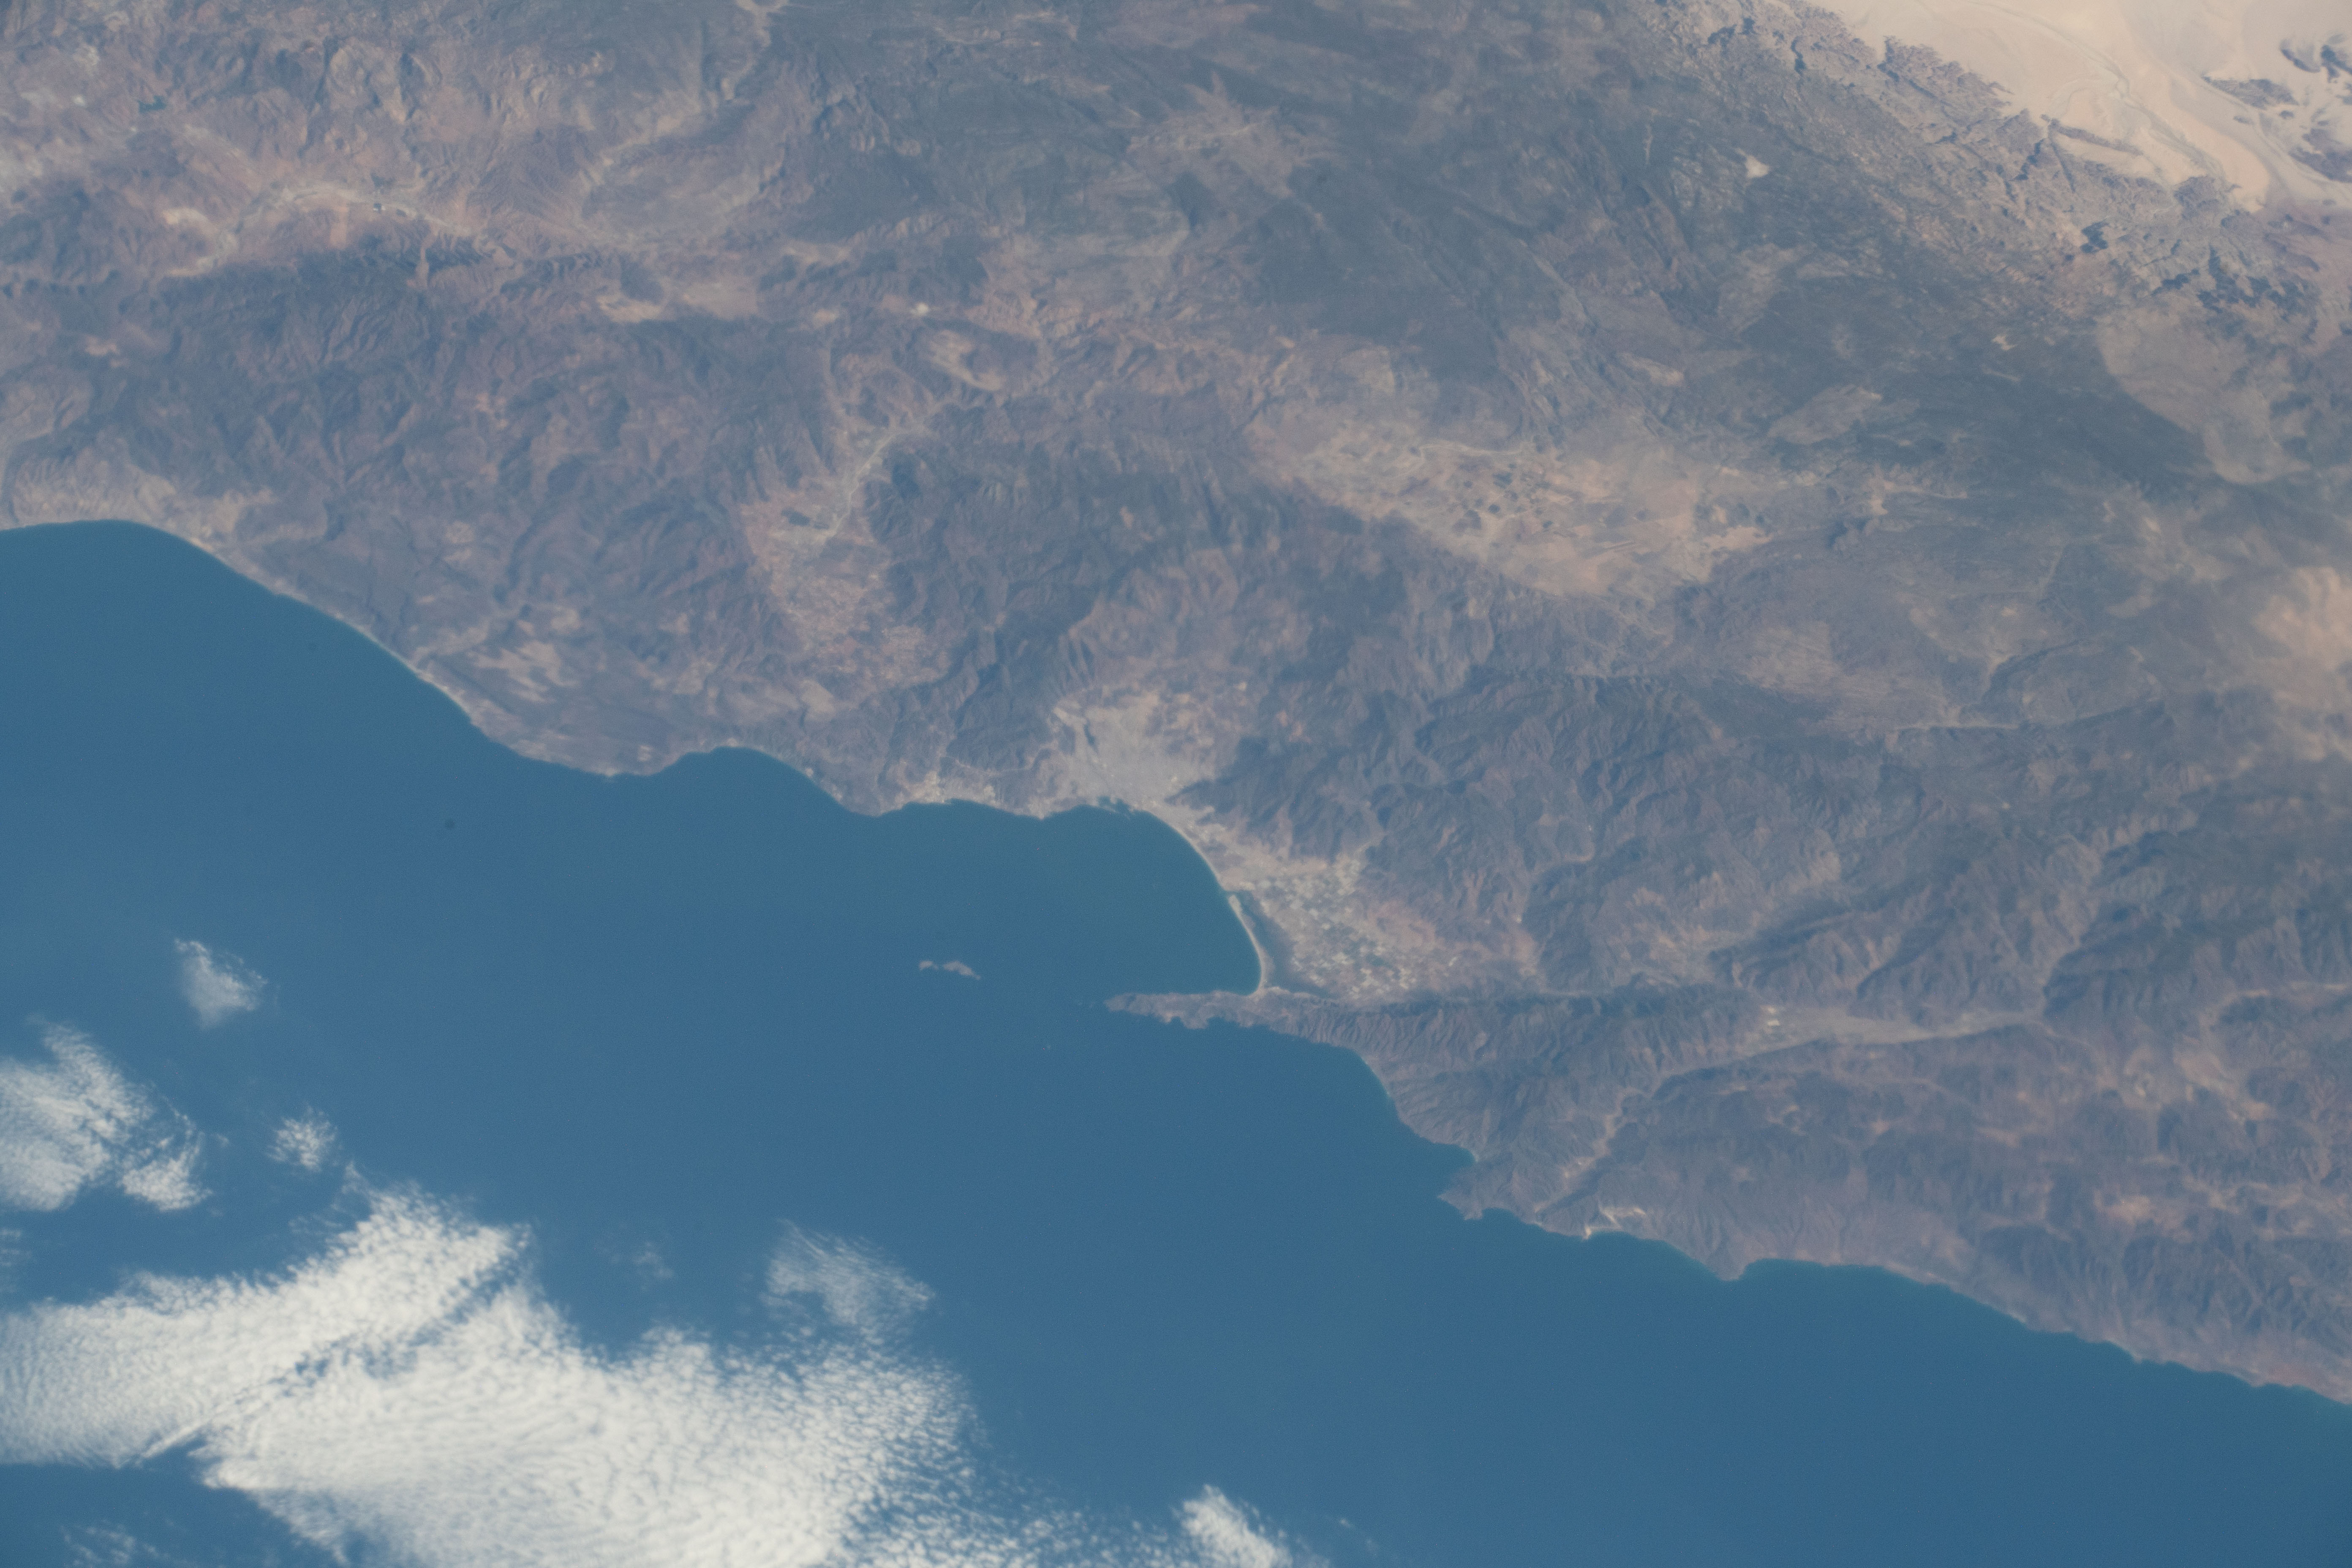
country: USA-CALIFORNIA
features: ENSENADA
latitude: 32.7
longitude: -117.1
